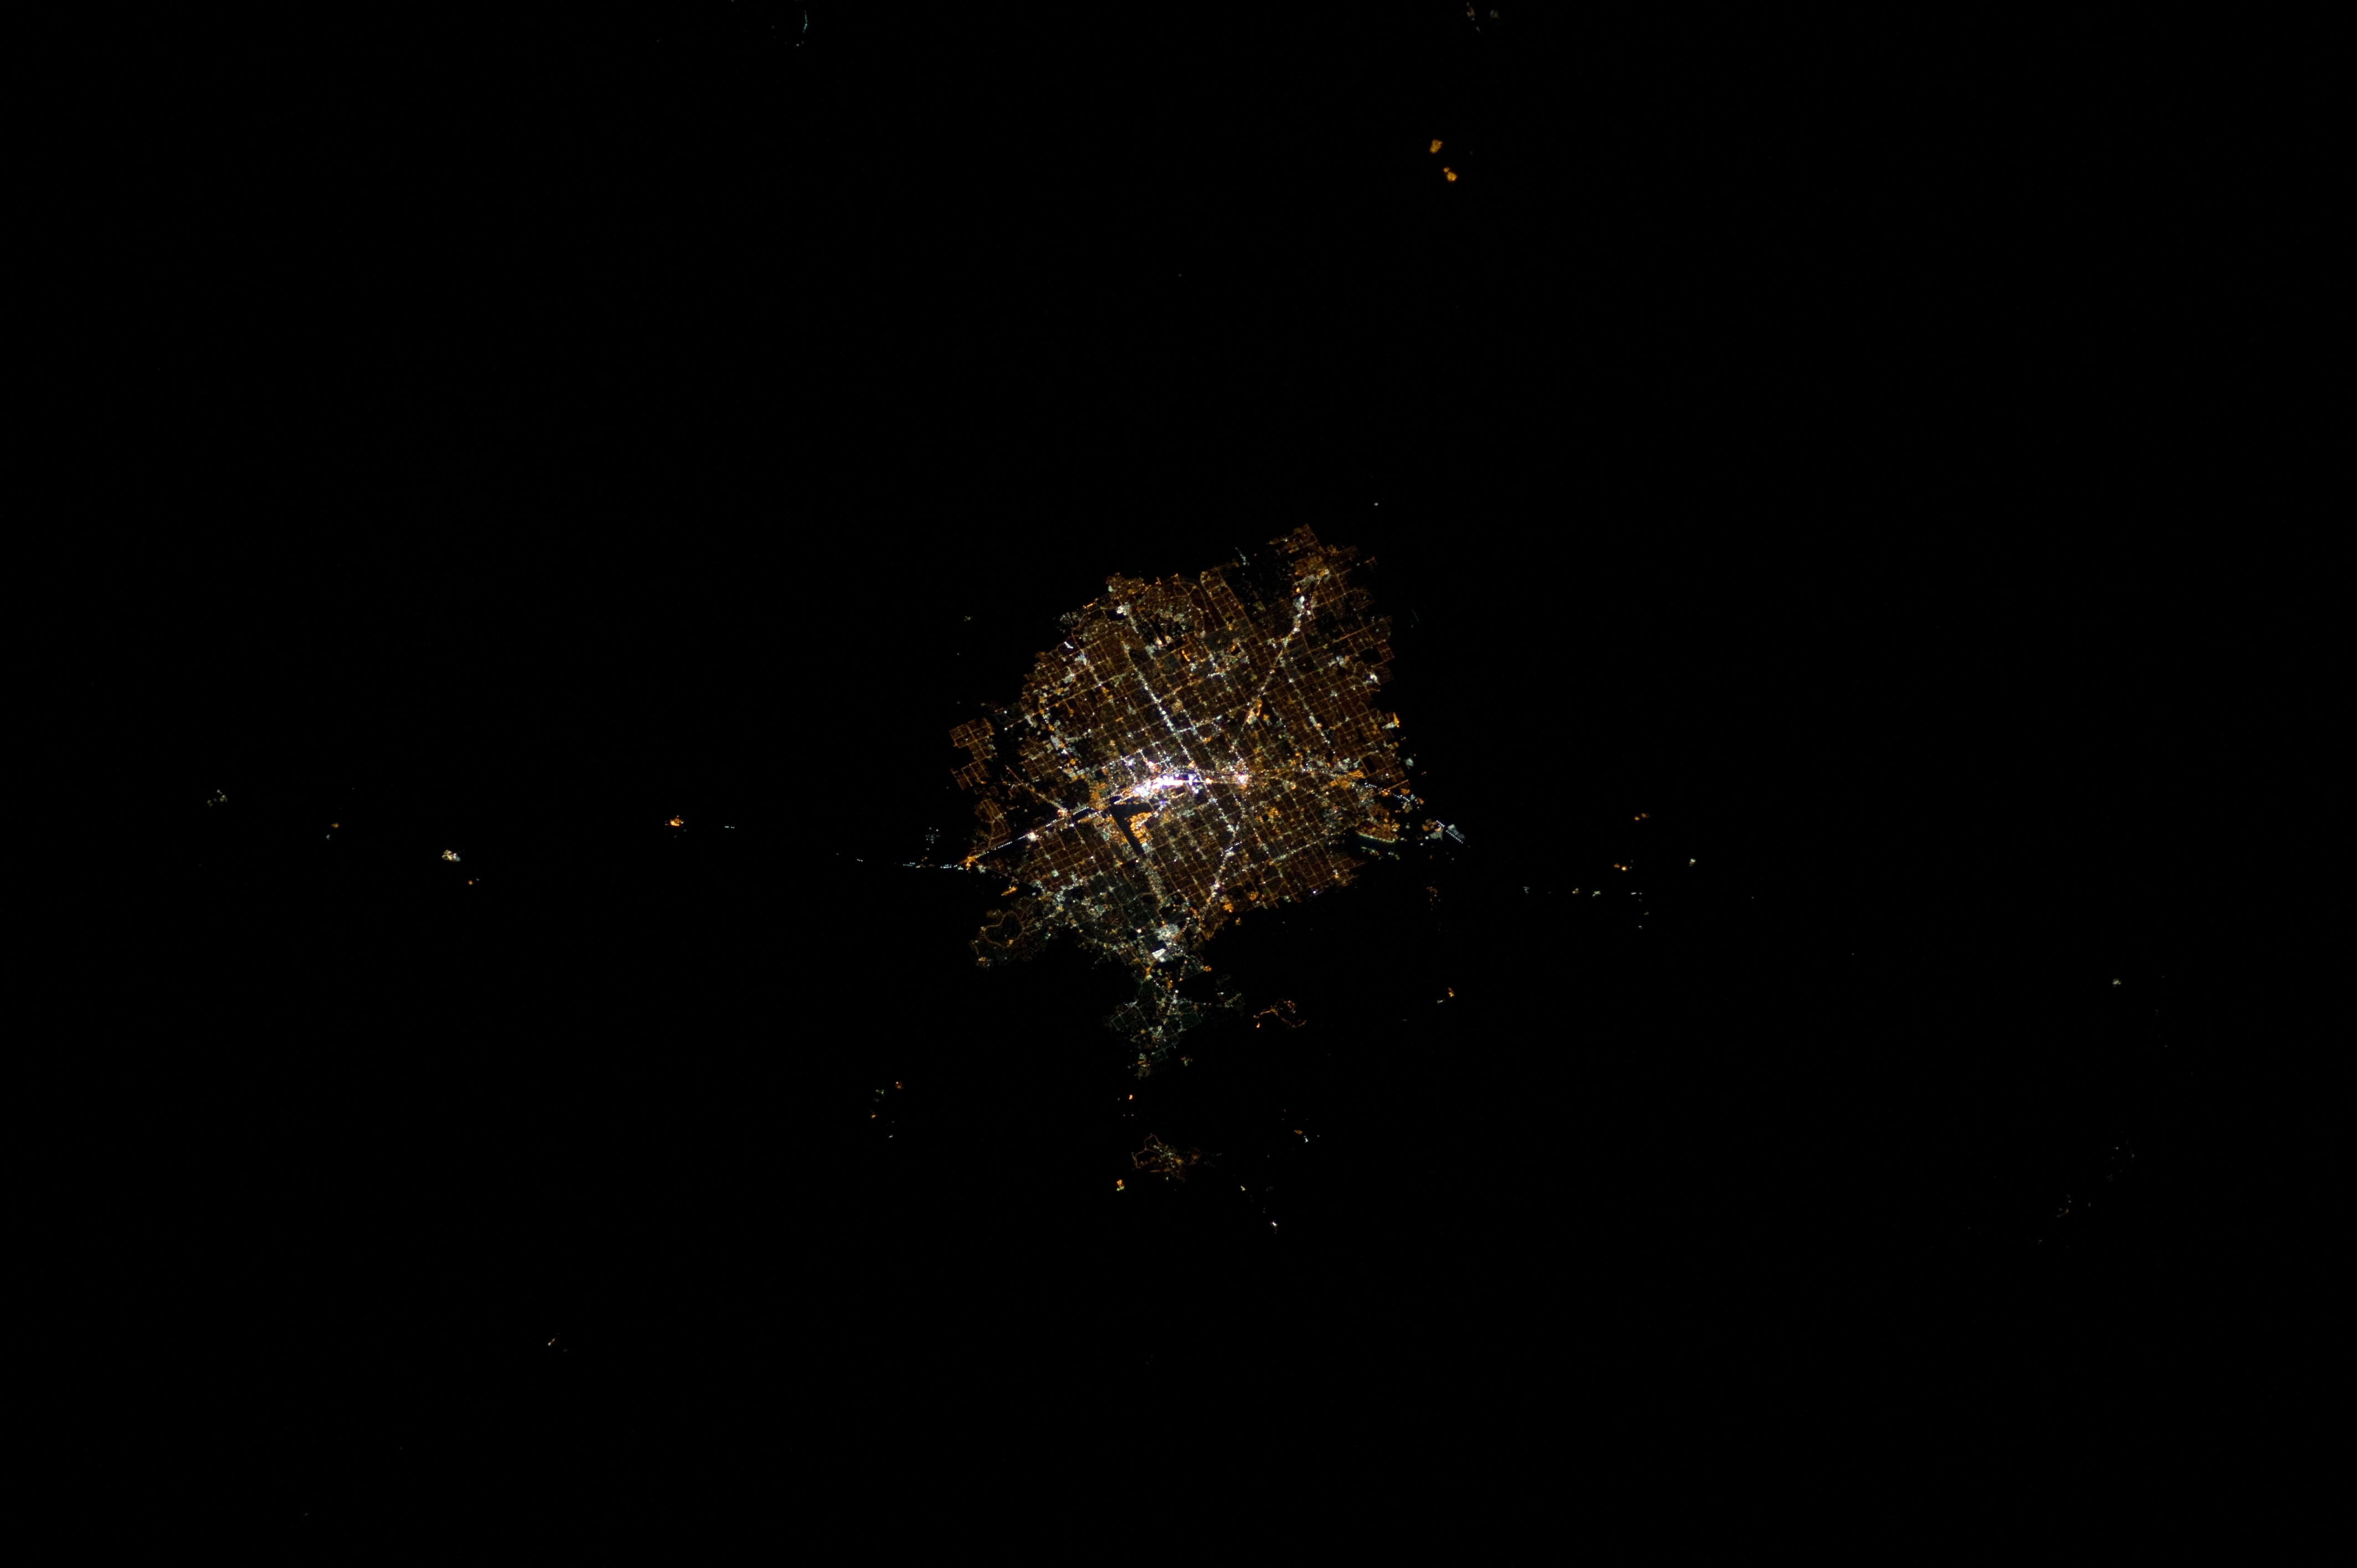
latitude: 36.1
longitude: -115.2
